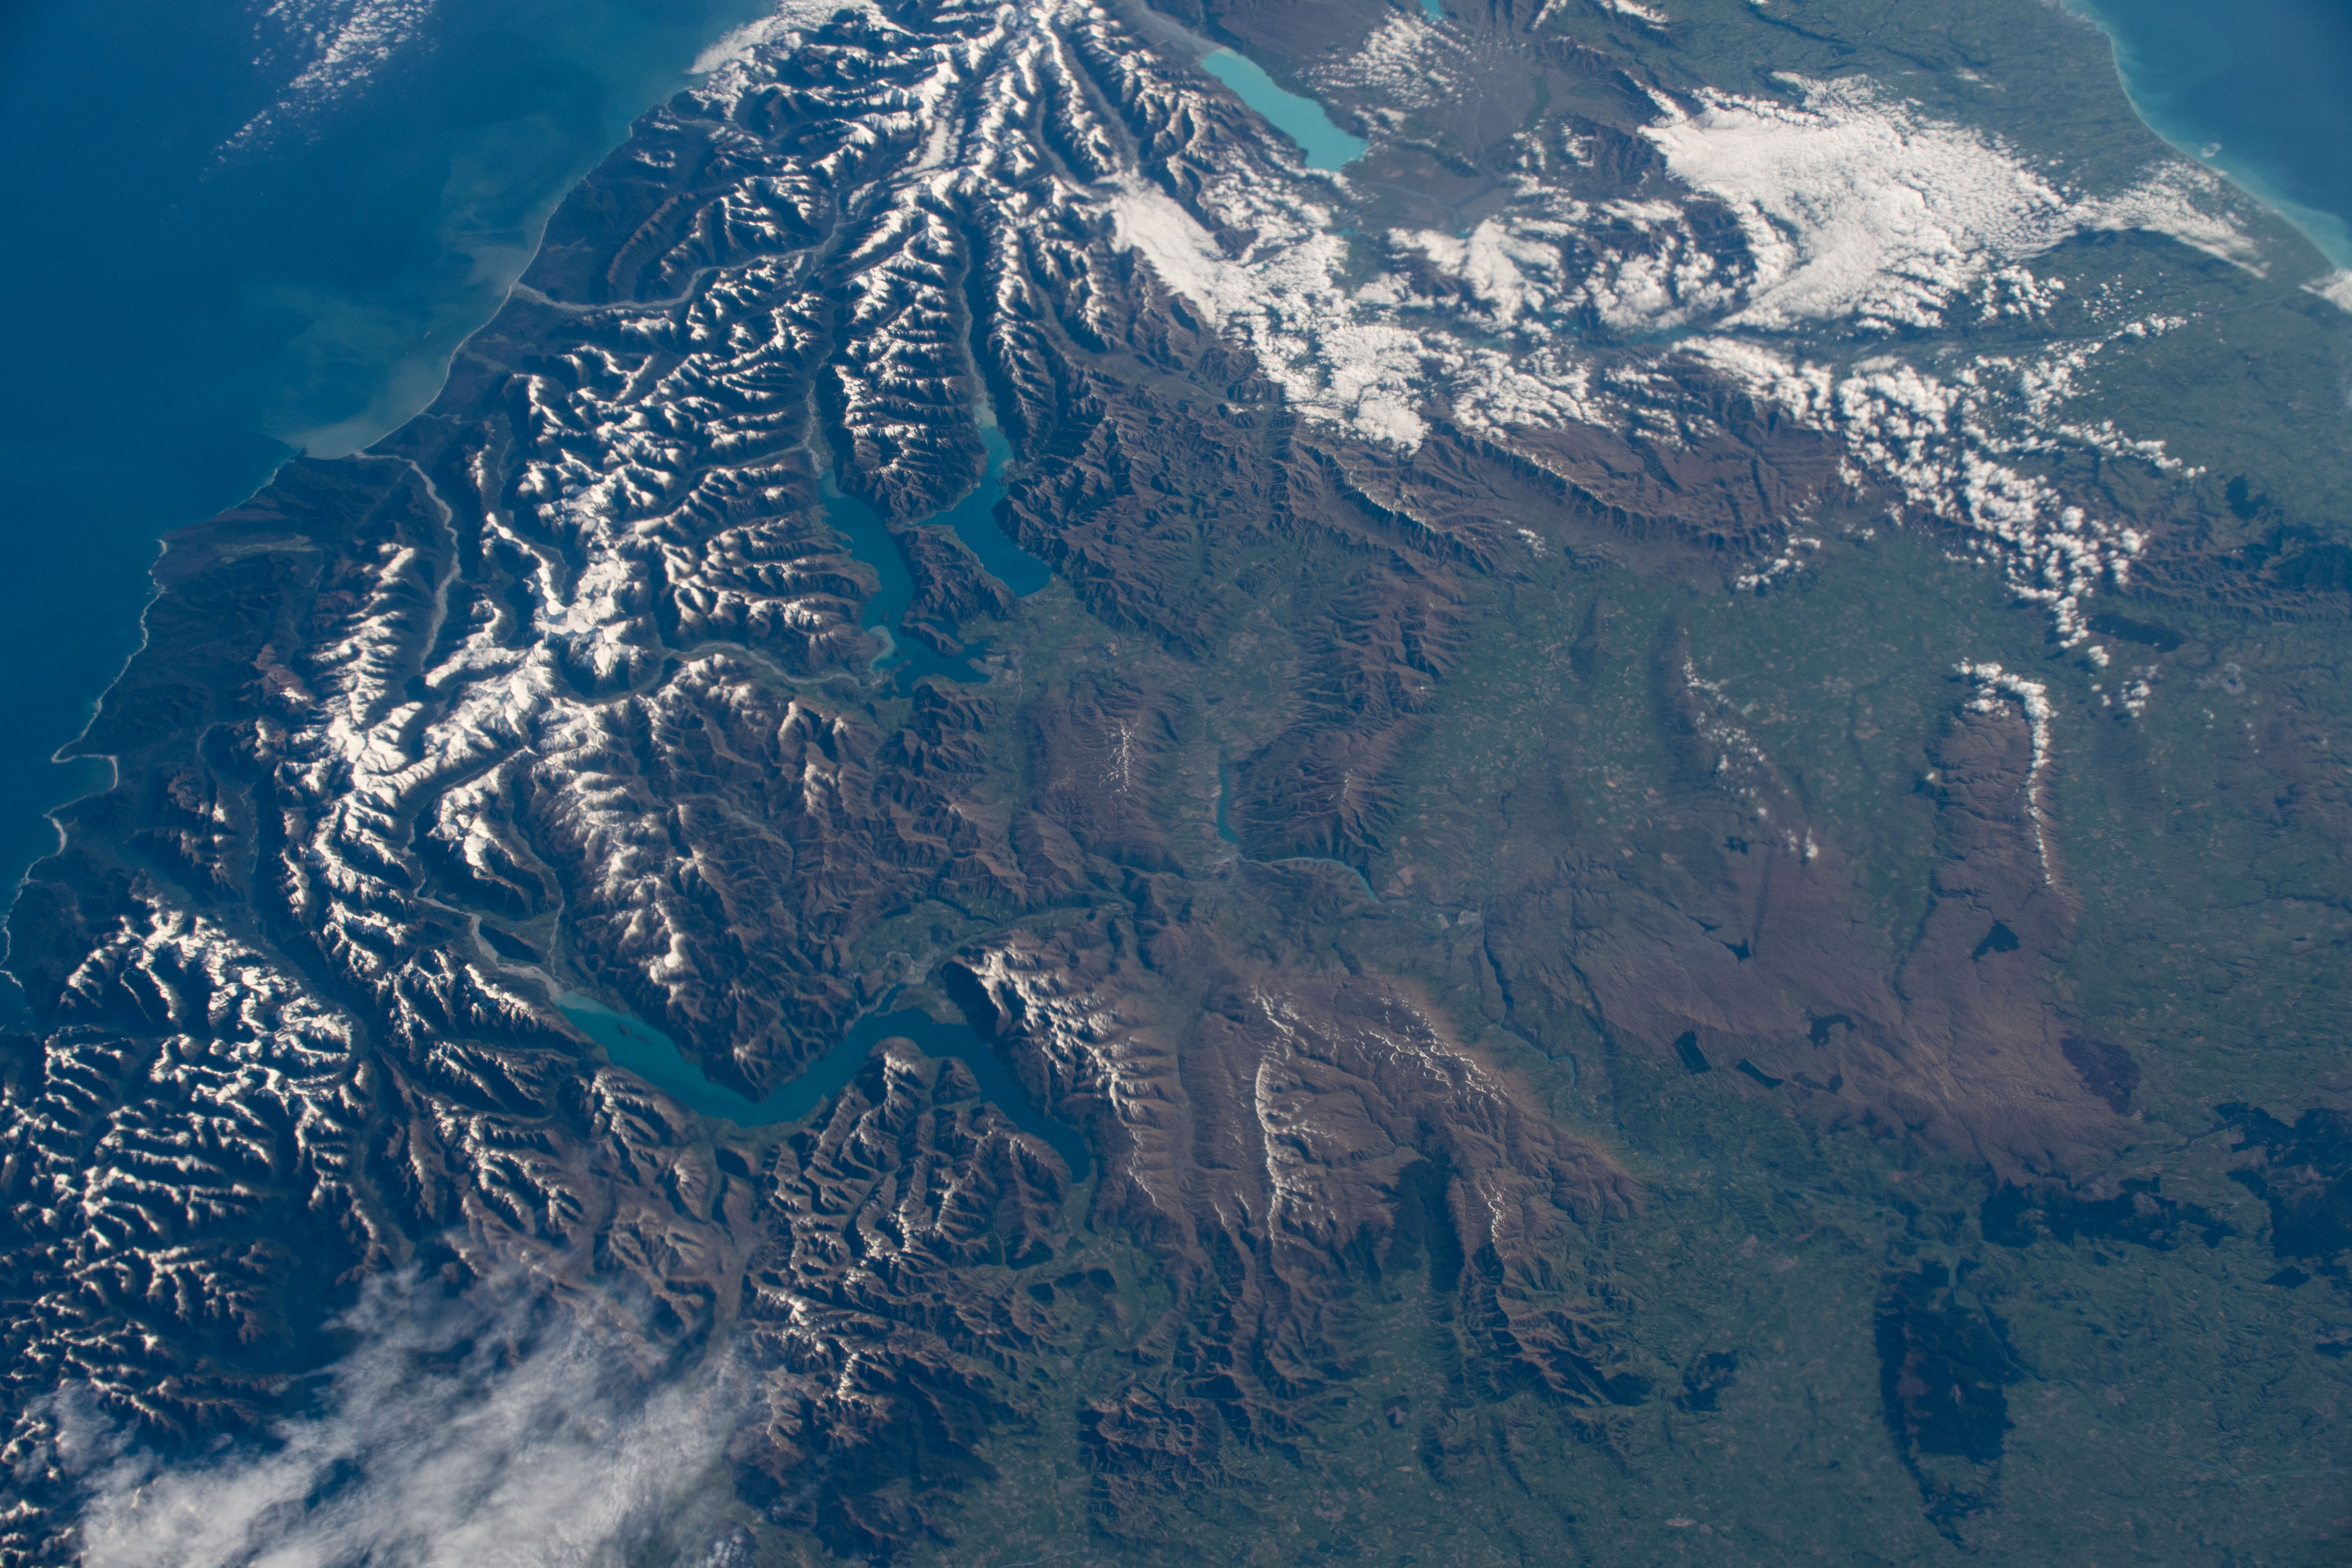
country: NEW ZEALAND-SI
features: LAKE WANAKA, LAKE HAWEA, SOUTHERN ALPS MOUNTAINS, LAKE PUKAKI, LAKE WAKATIPU
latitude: -45.0
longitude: 169.3
